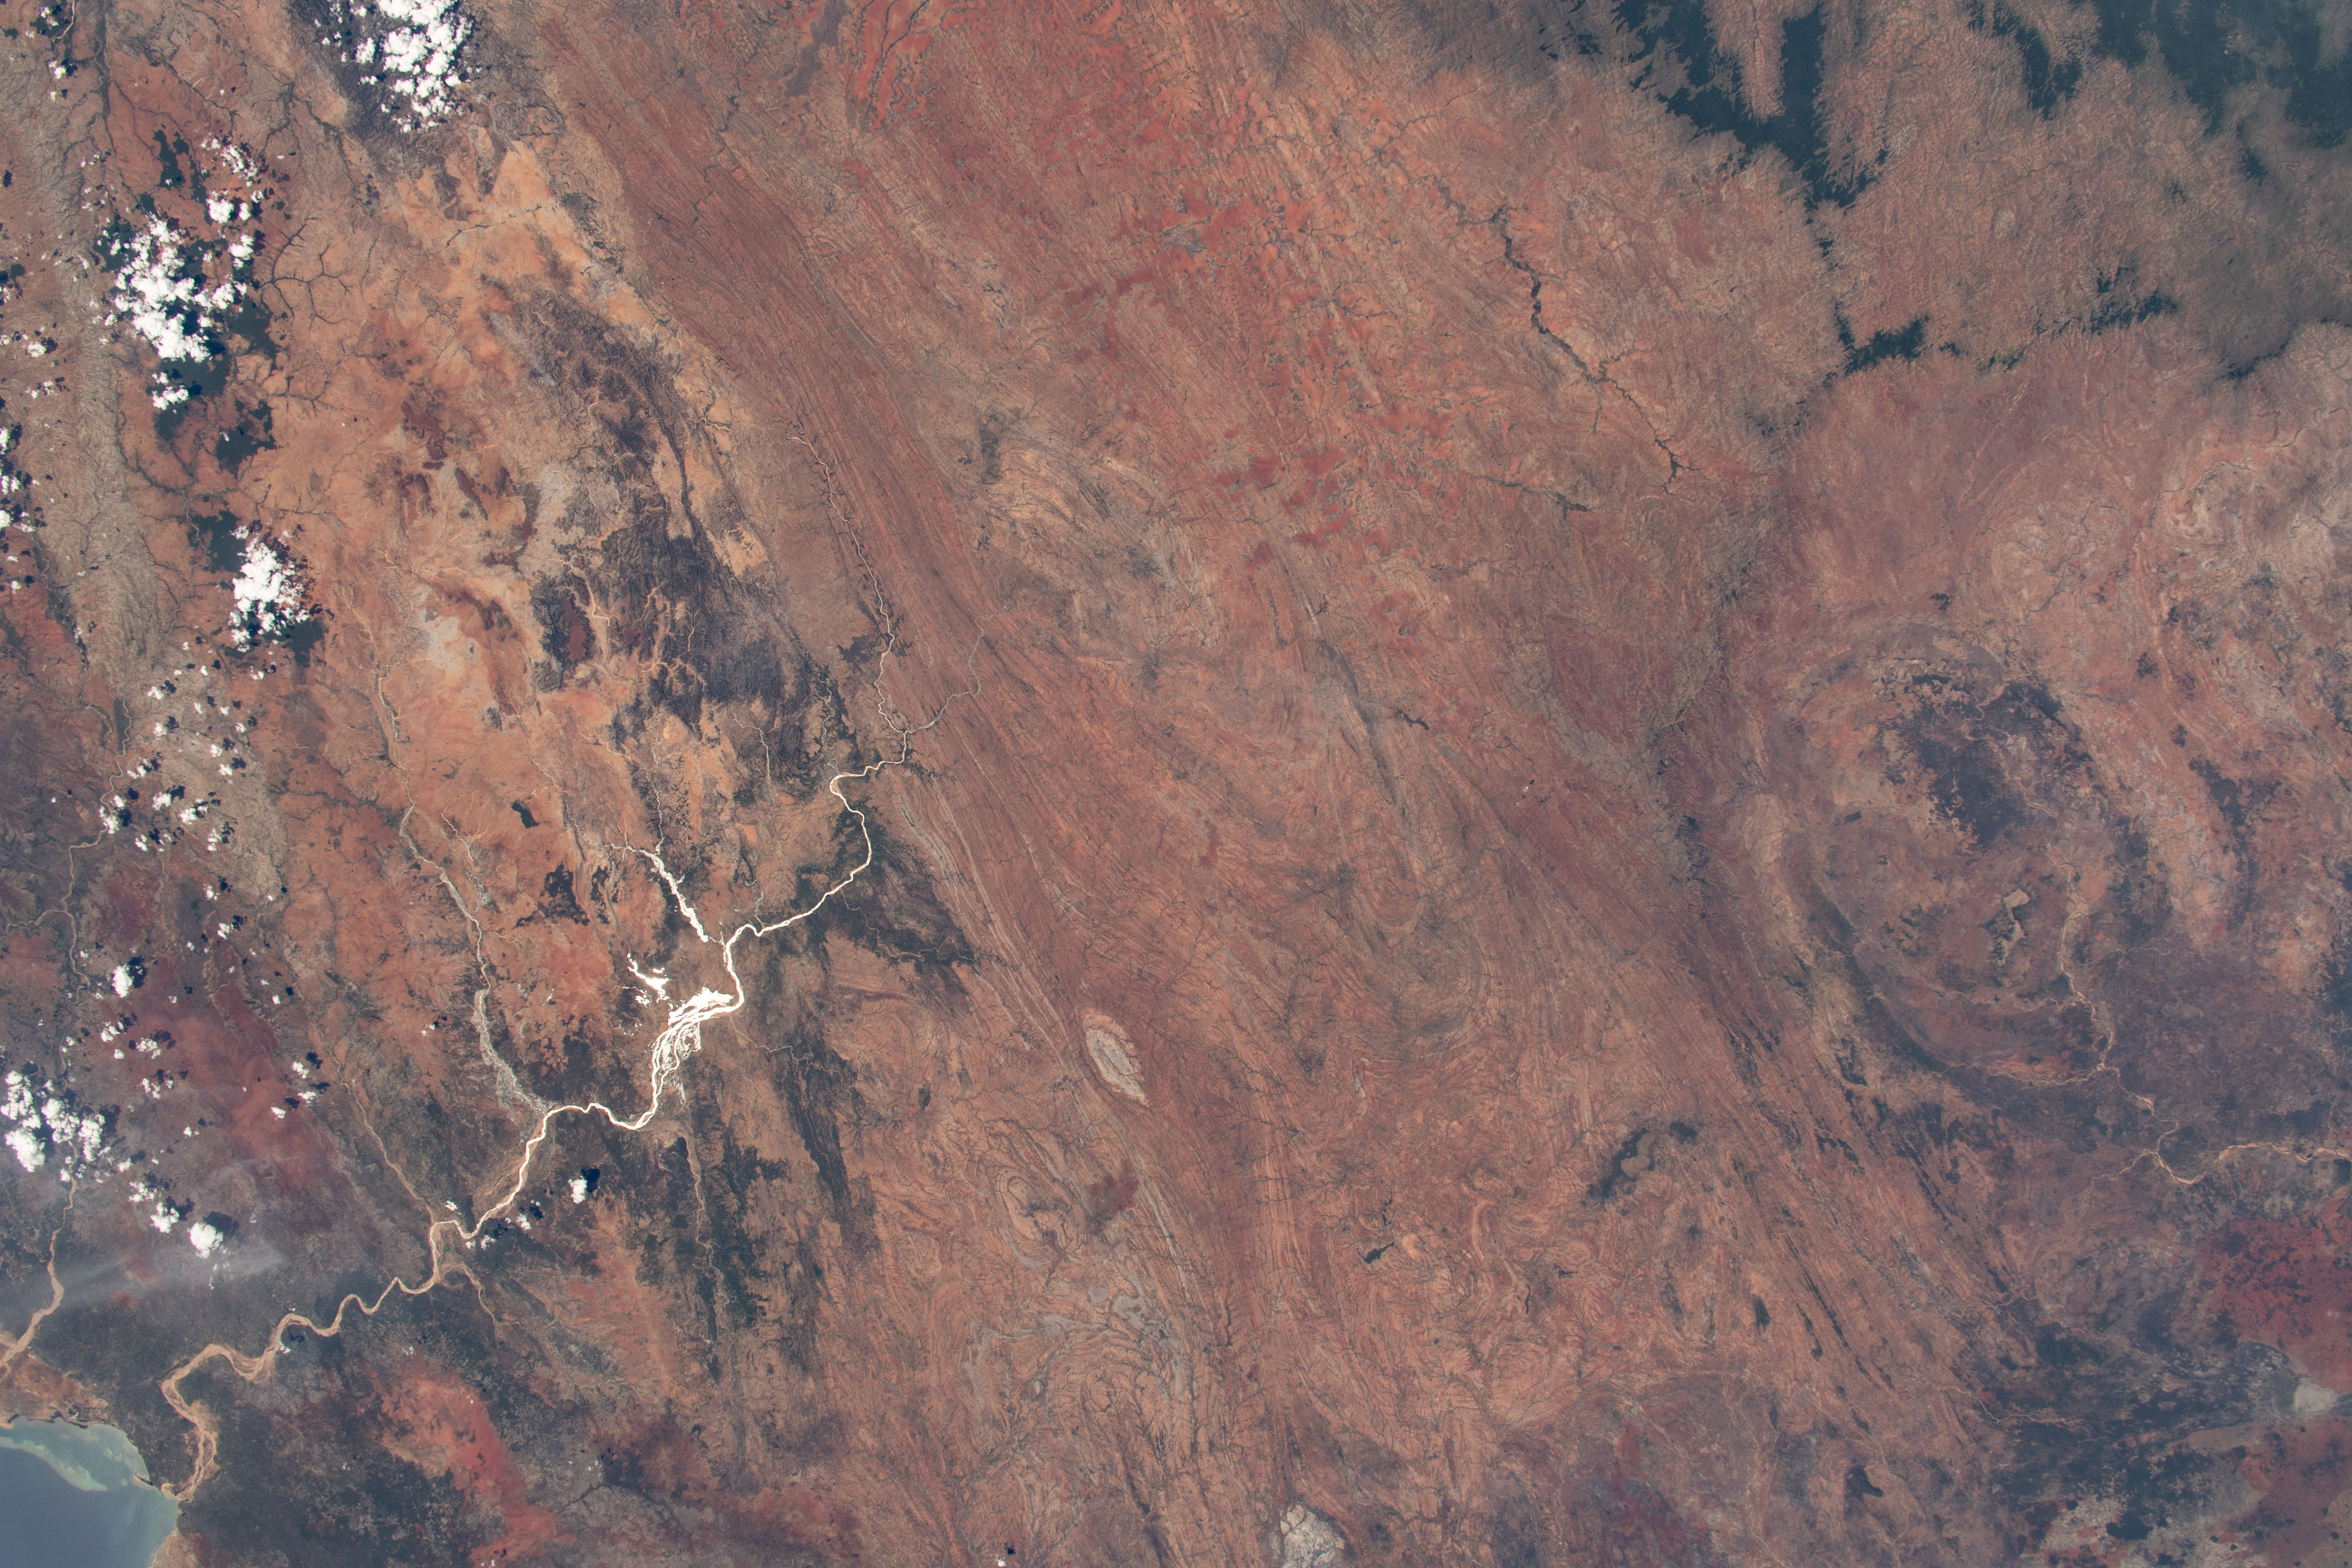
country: MADAGASCAR
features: MADAGASCAR, TOLIARA, ISALO NATIONAL PARK
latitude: -24.0
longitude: 45.5
